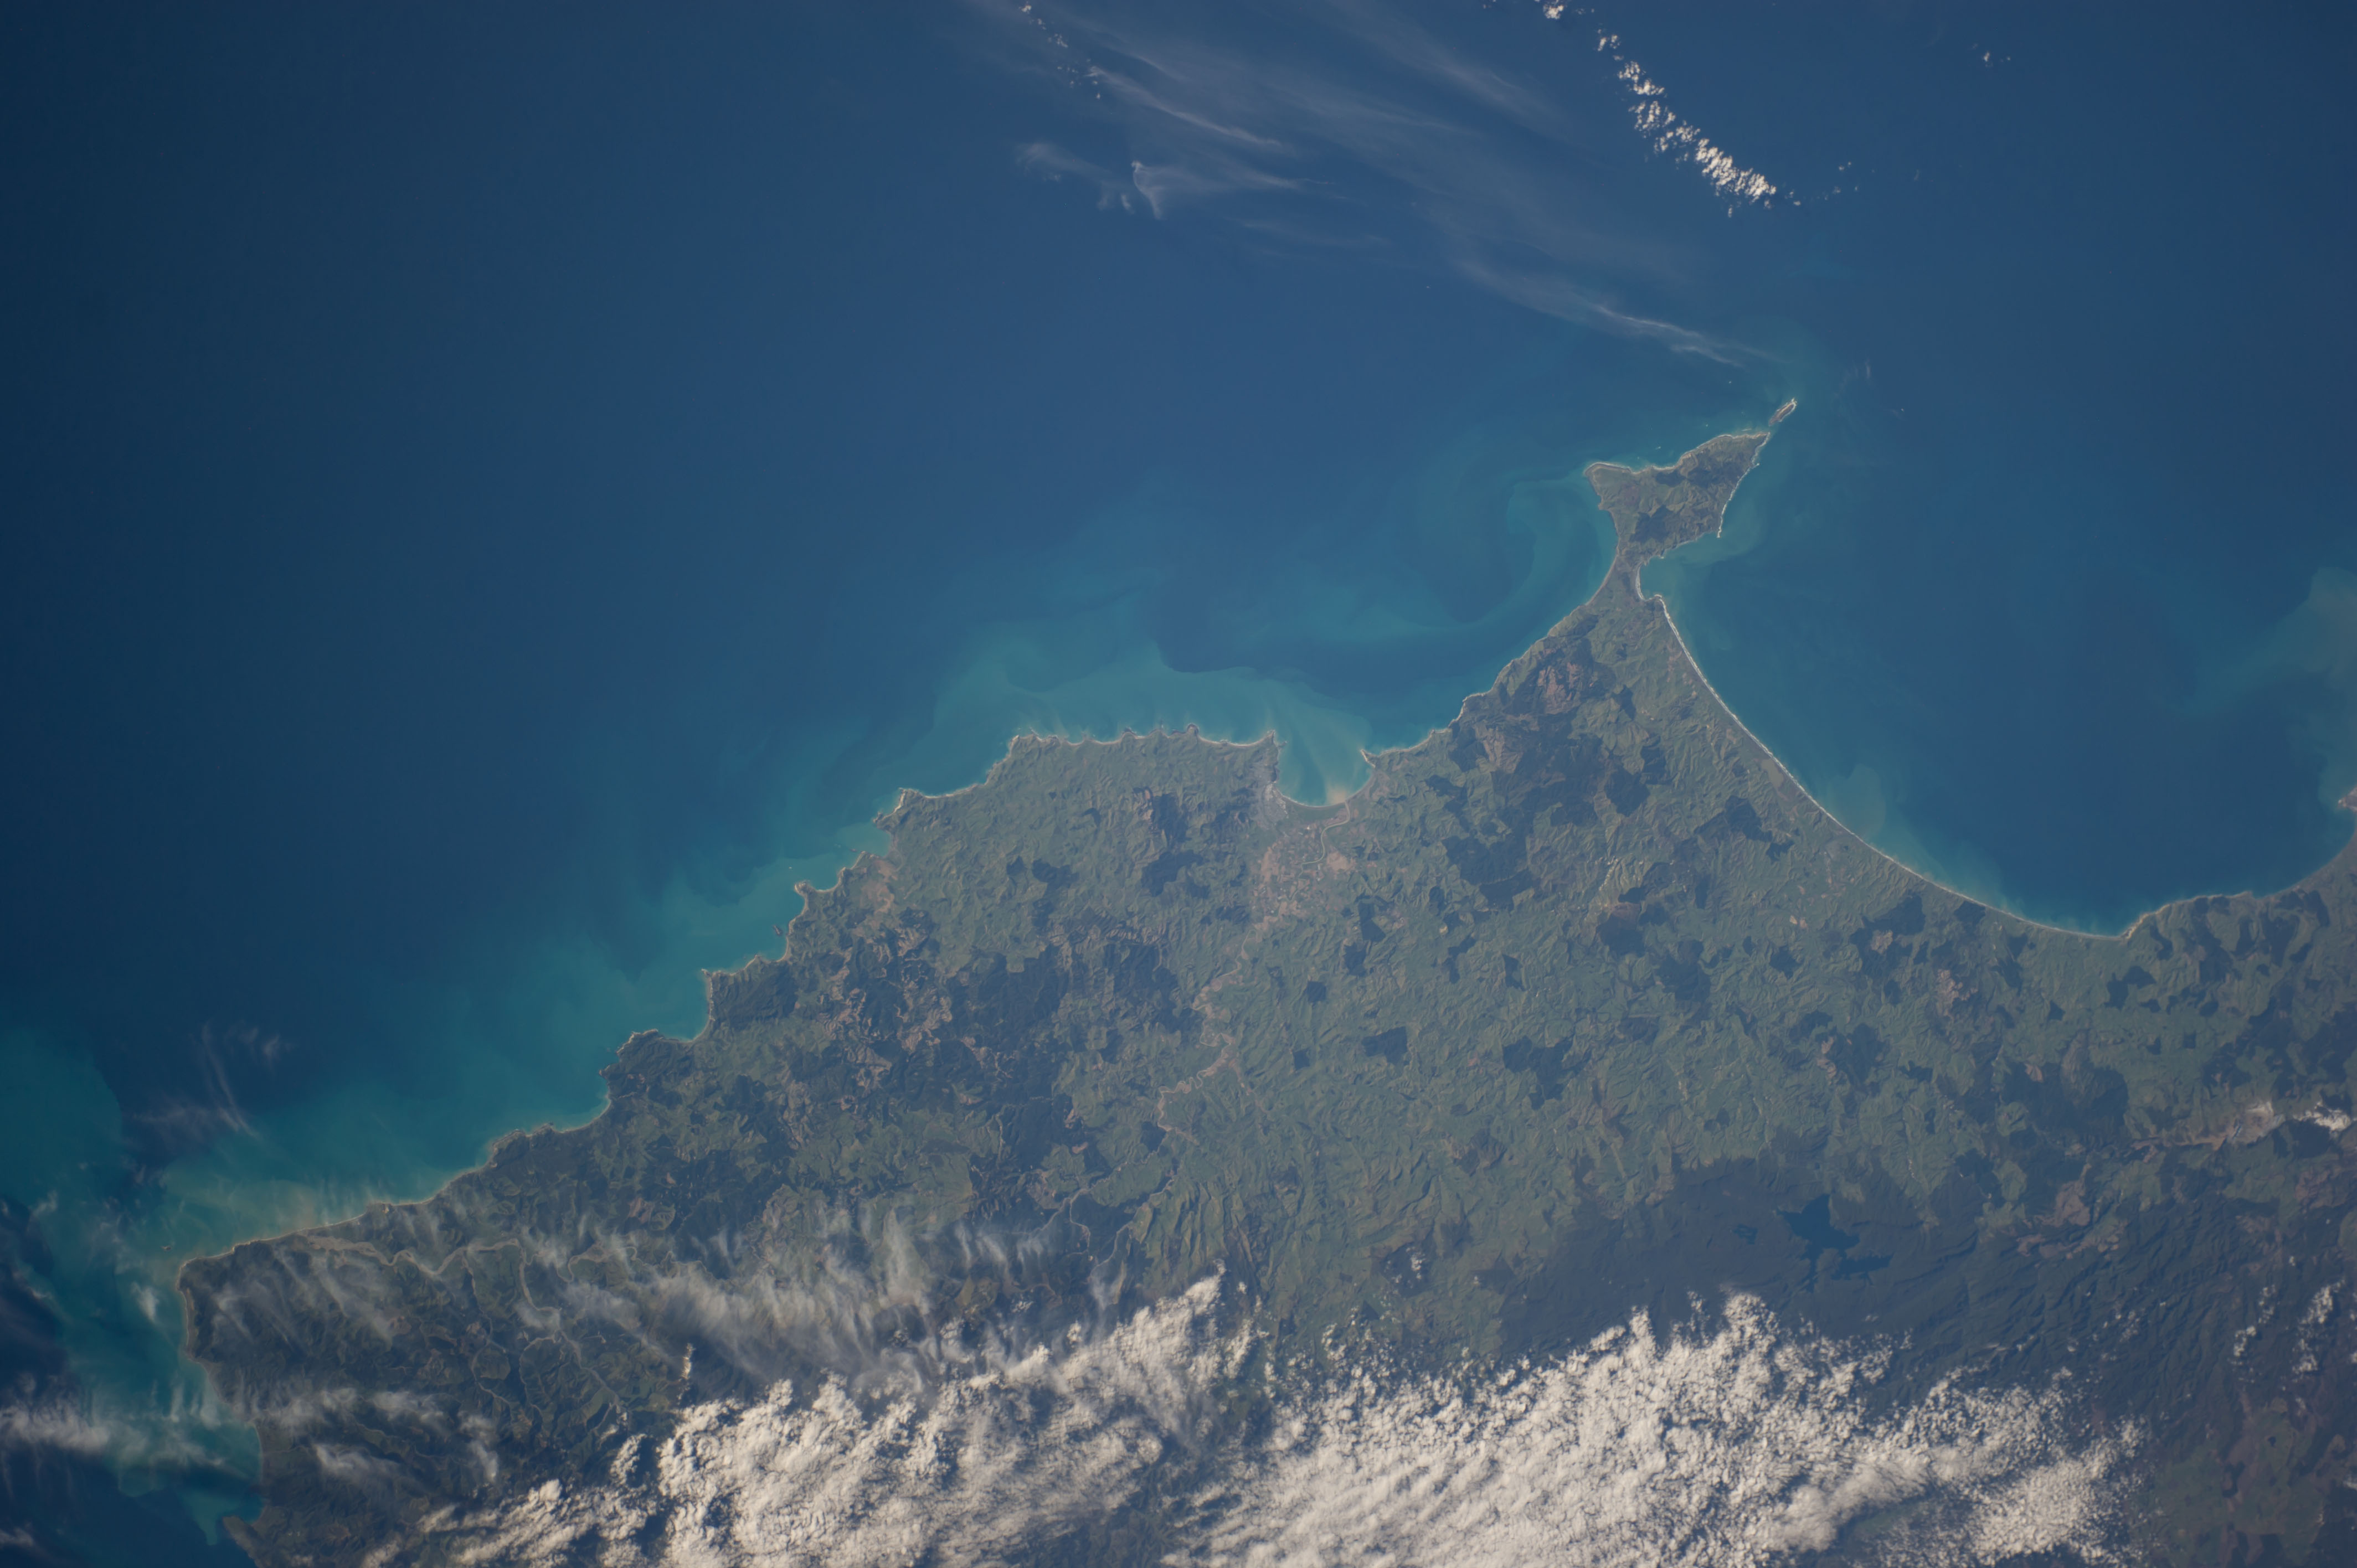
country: NEW ZEALAND-NI
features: GISBOURNE REGION, POVERTY B., HAWKE'S B., PACIFIC O.
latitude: -38.5
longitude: 178.0
